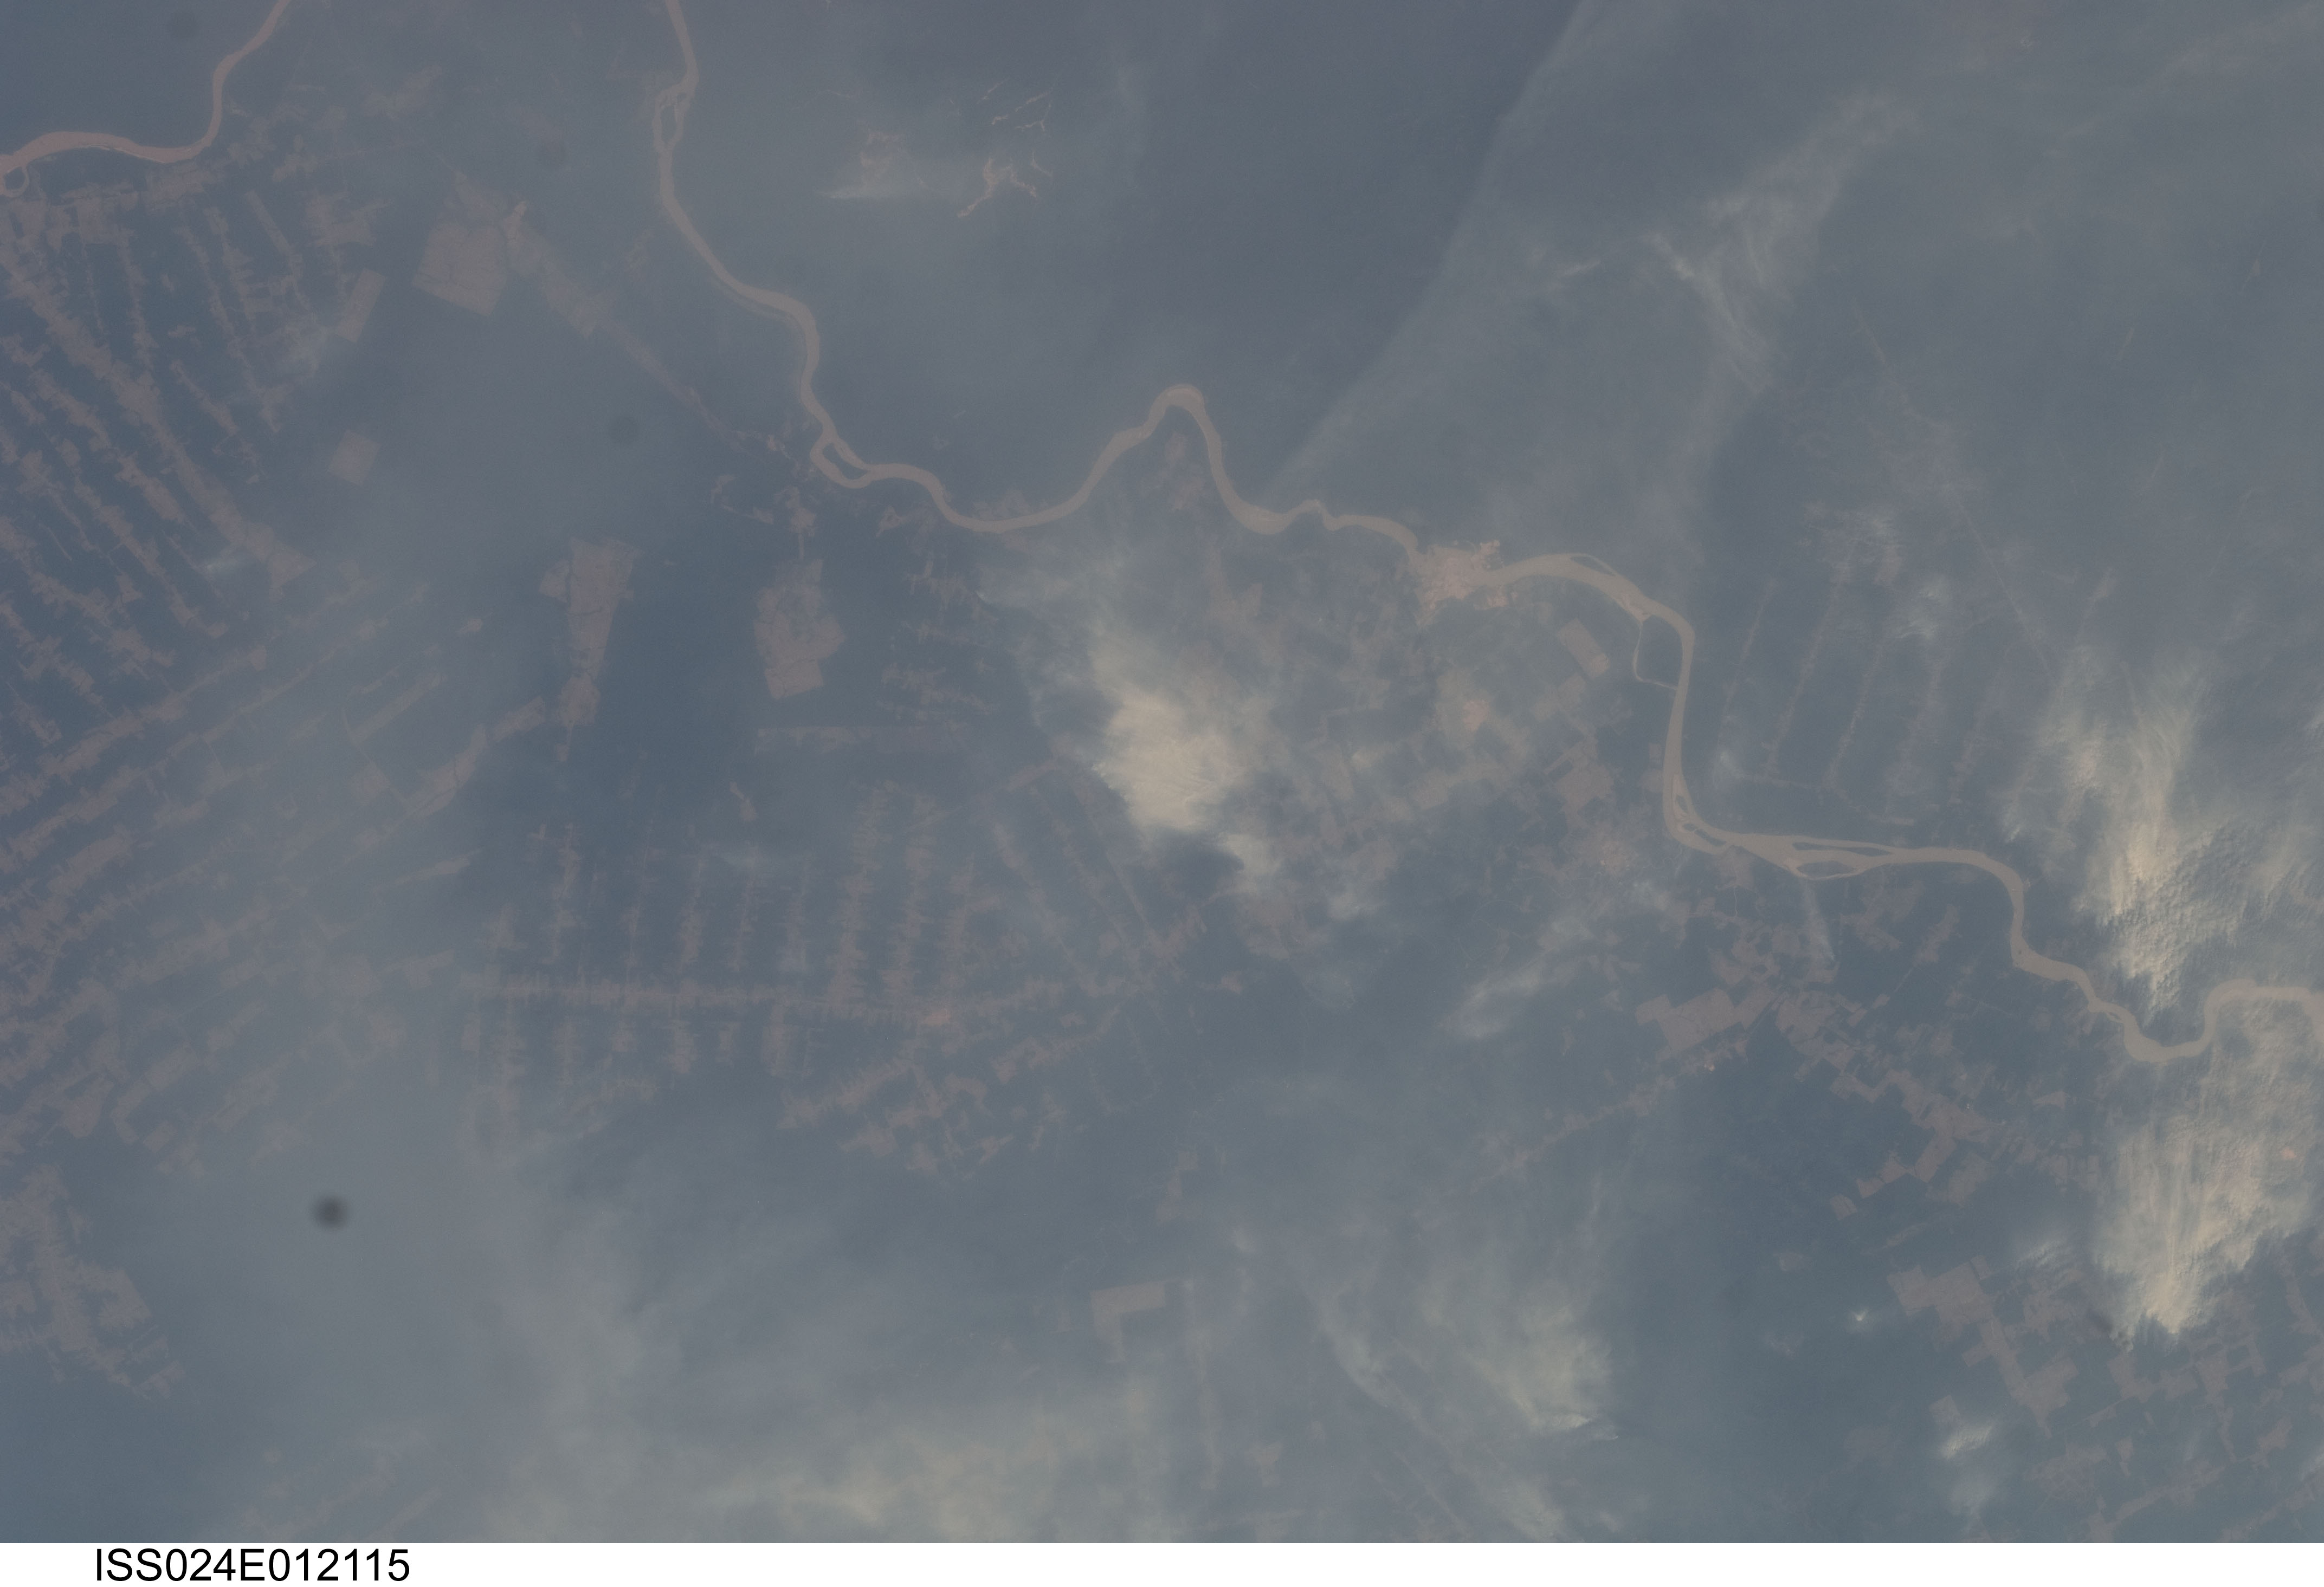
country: BRAZIL
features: MADEIRA RIVER, JUNGLE CLEAR CUTS, SMOKE PLUMES, SMOKE PALL
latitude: -9.5
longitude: -64.5
